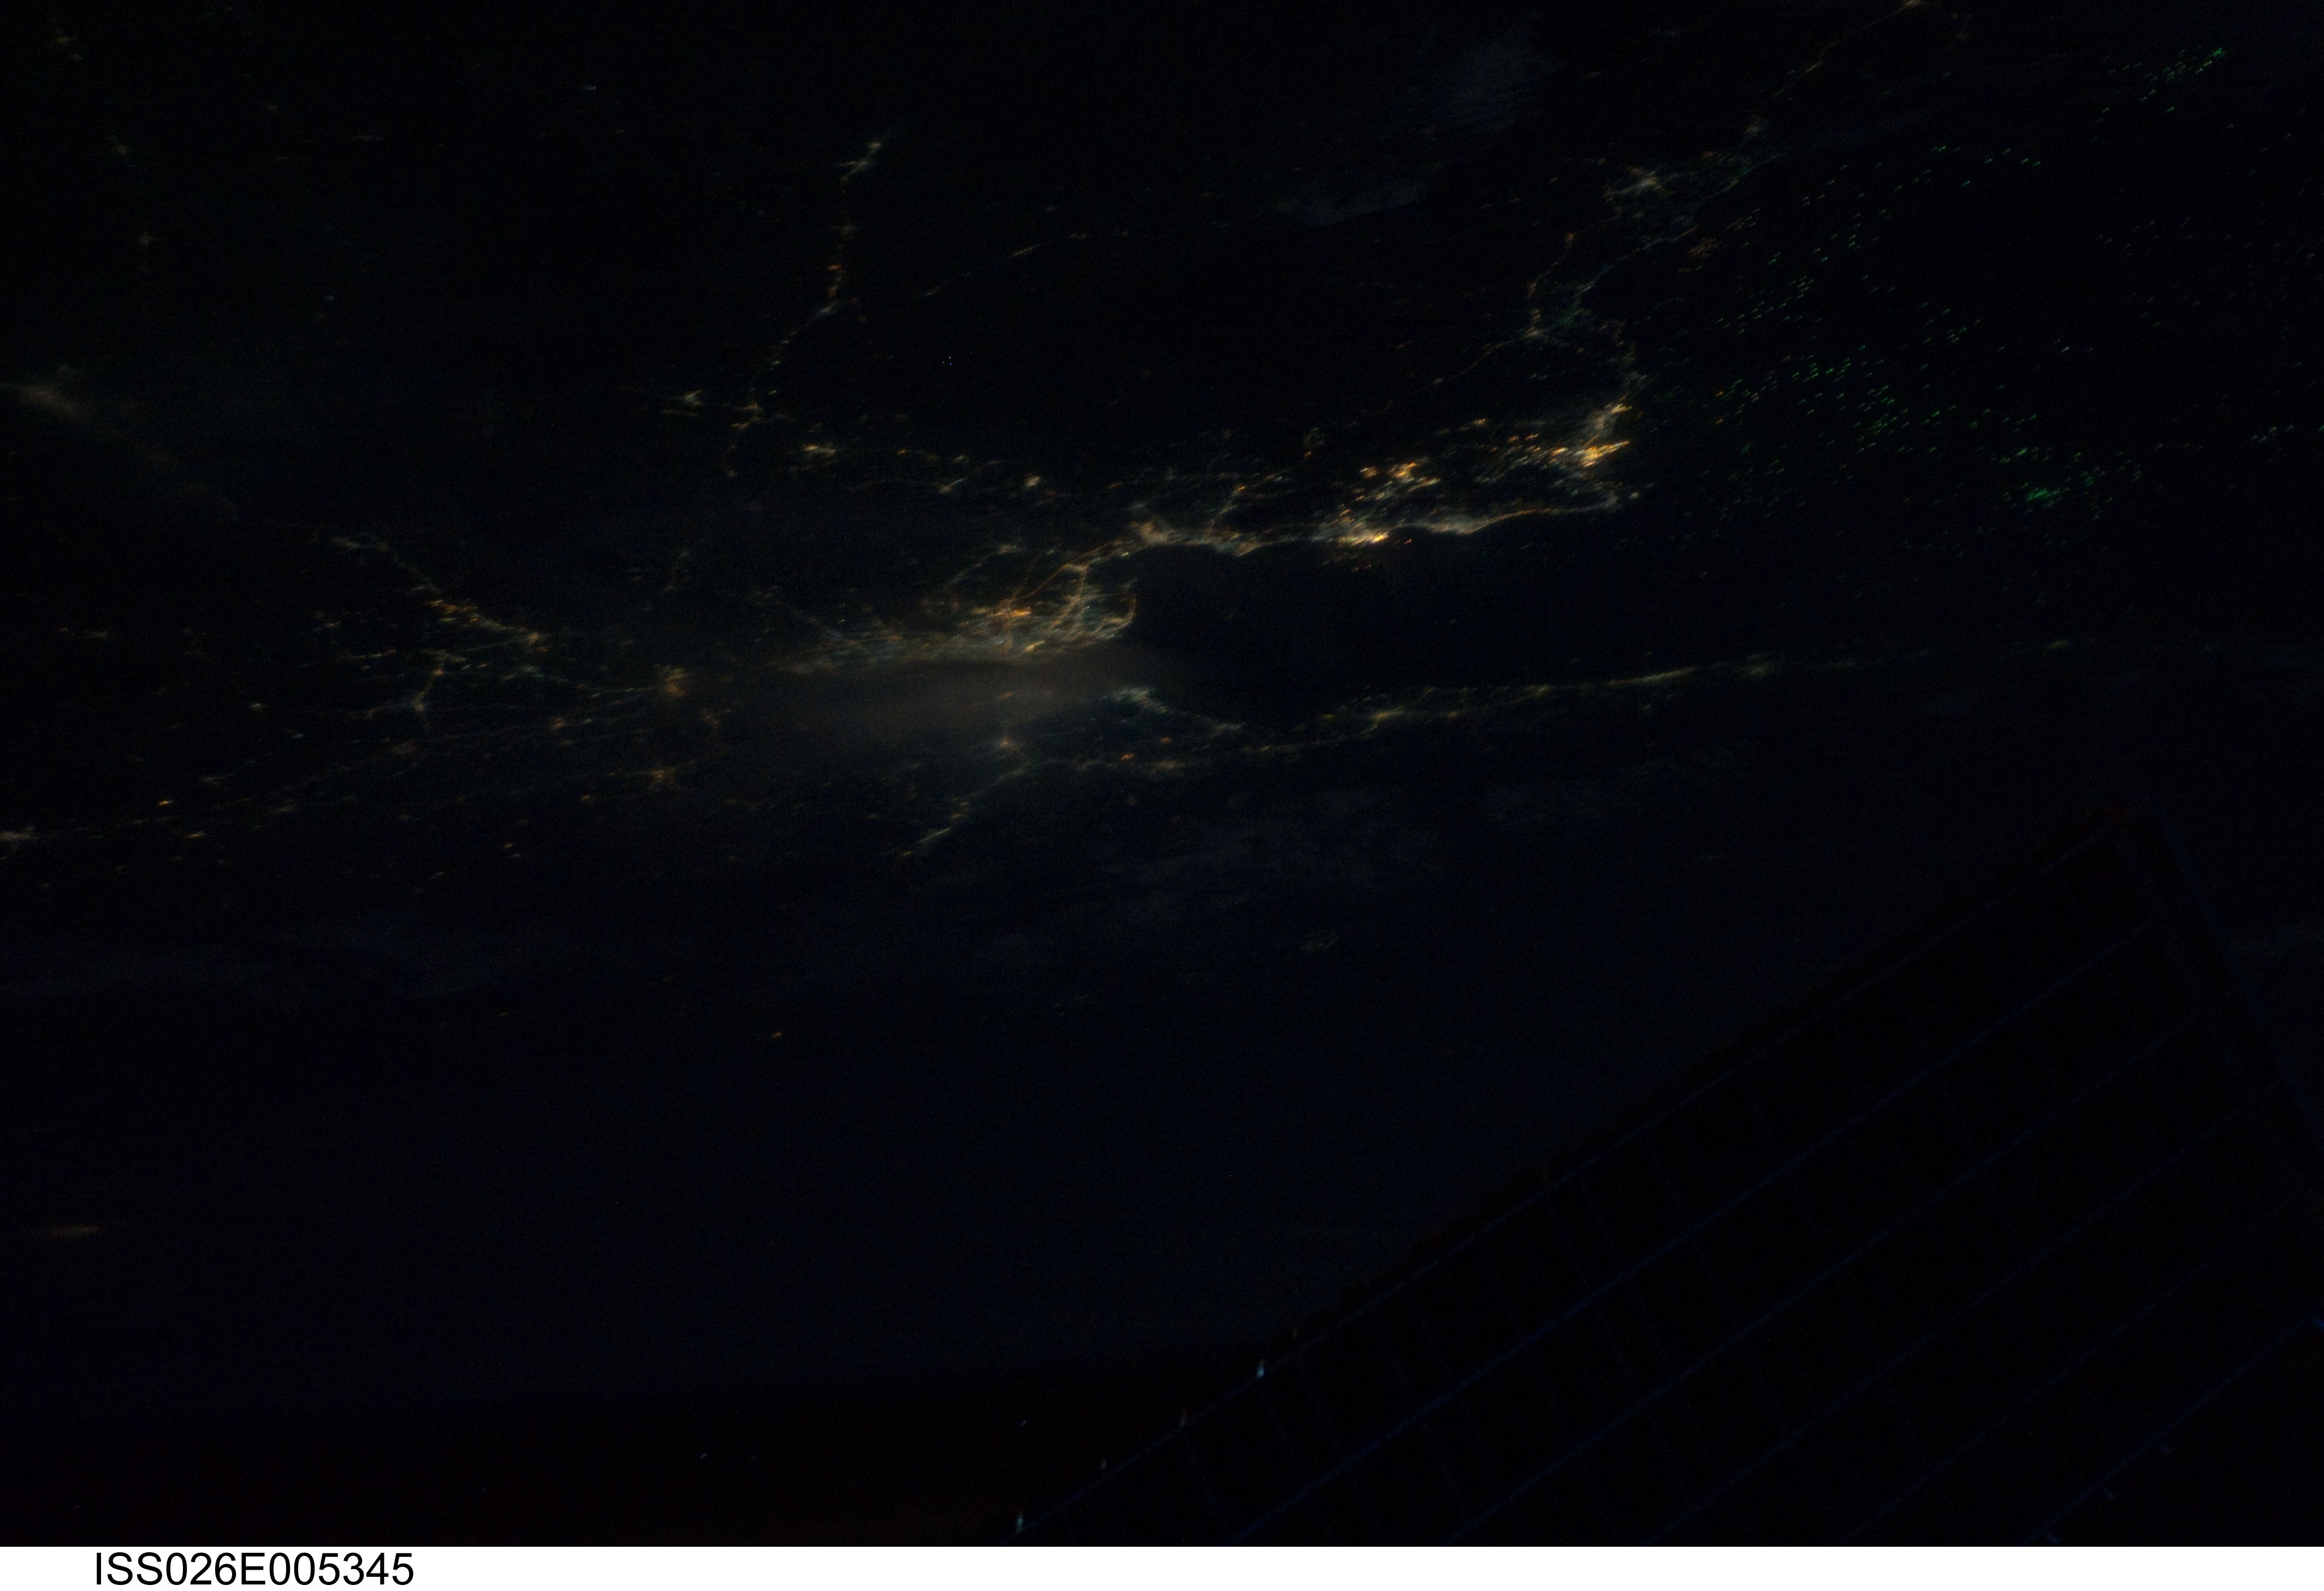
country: THAILAND
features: BANKOK-RAYONG REGION AT NIGHT, SOFT
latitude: 14.0
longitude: 100.5
